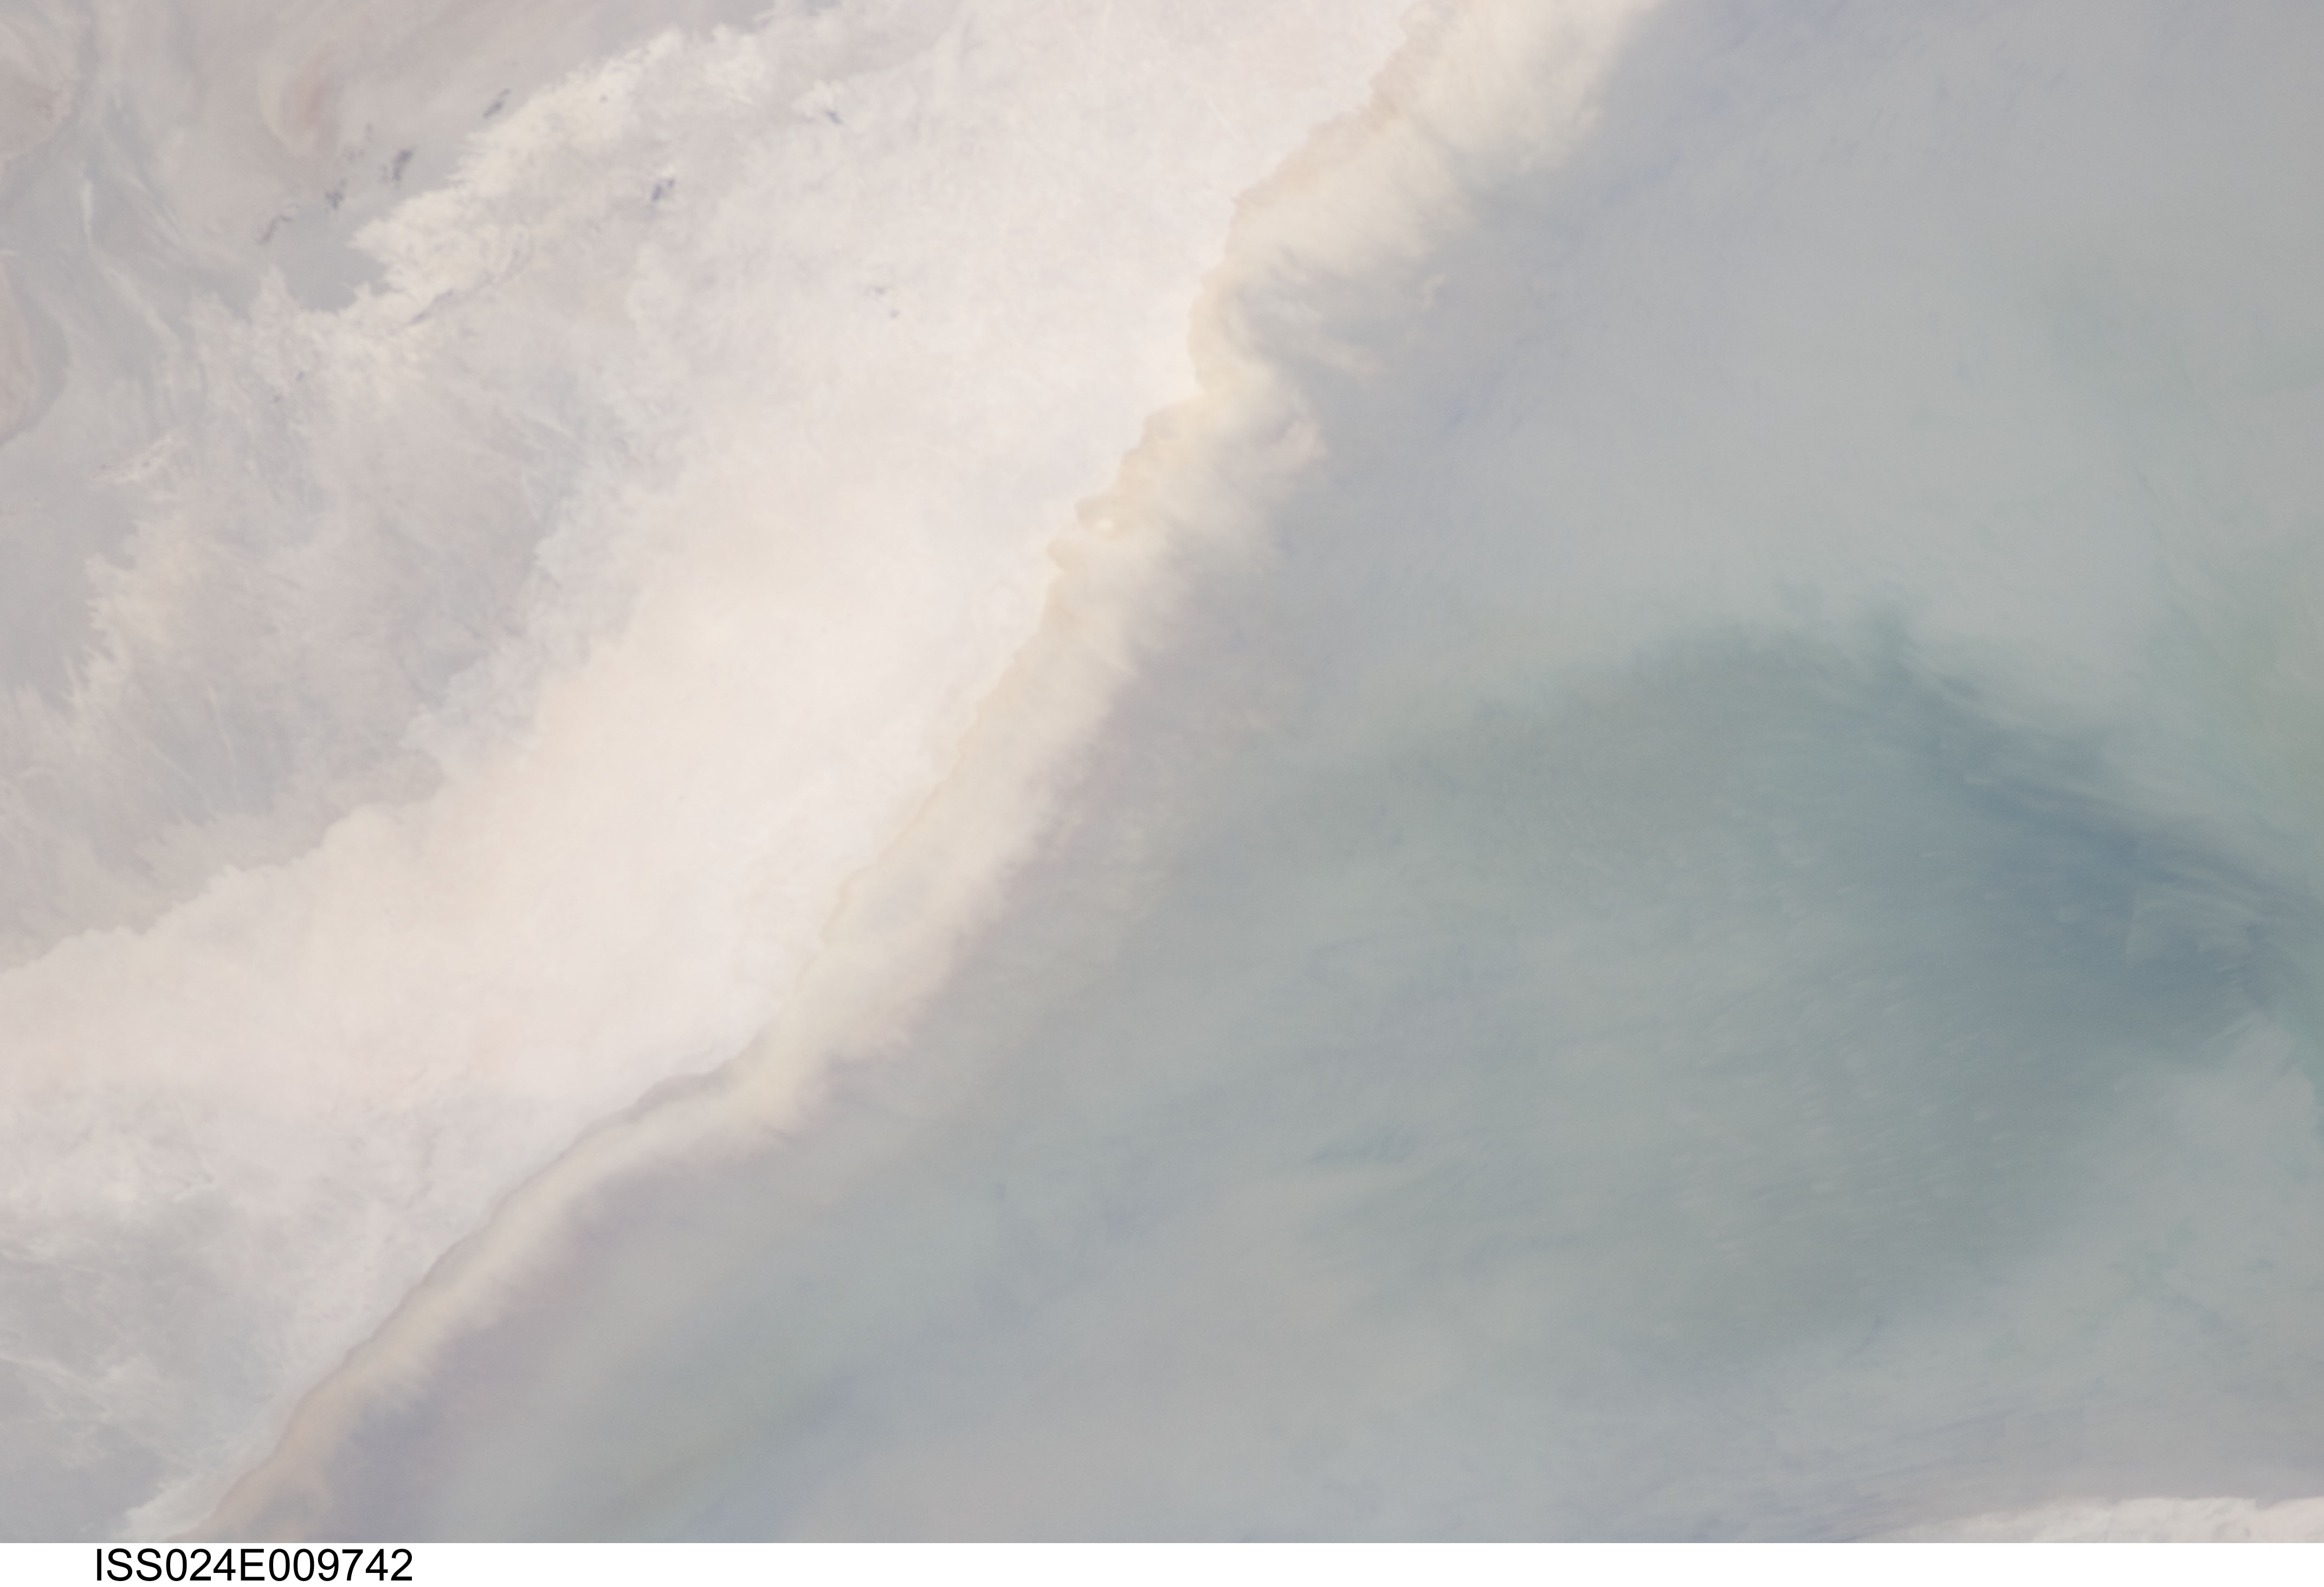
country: UZBEKISTAN
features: EASTERN LOBE OF ARAL SEA BASIN, EMERGED SHORELINE
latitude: 44.4
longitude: 59.8
